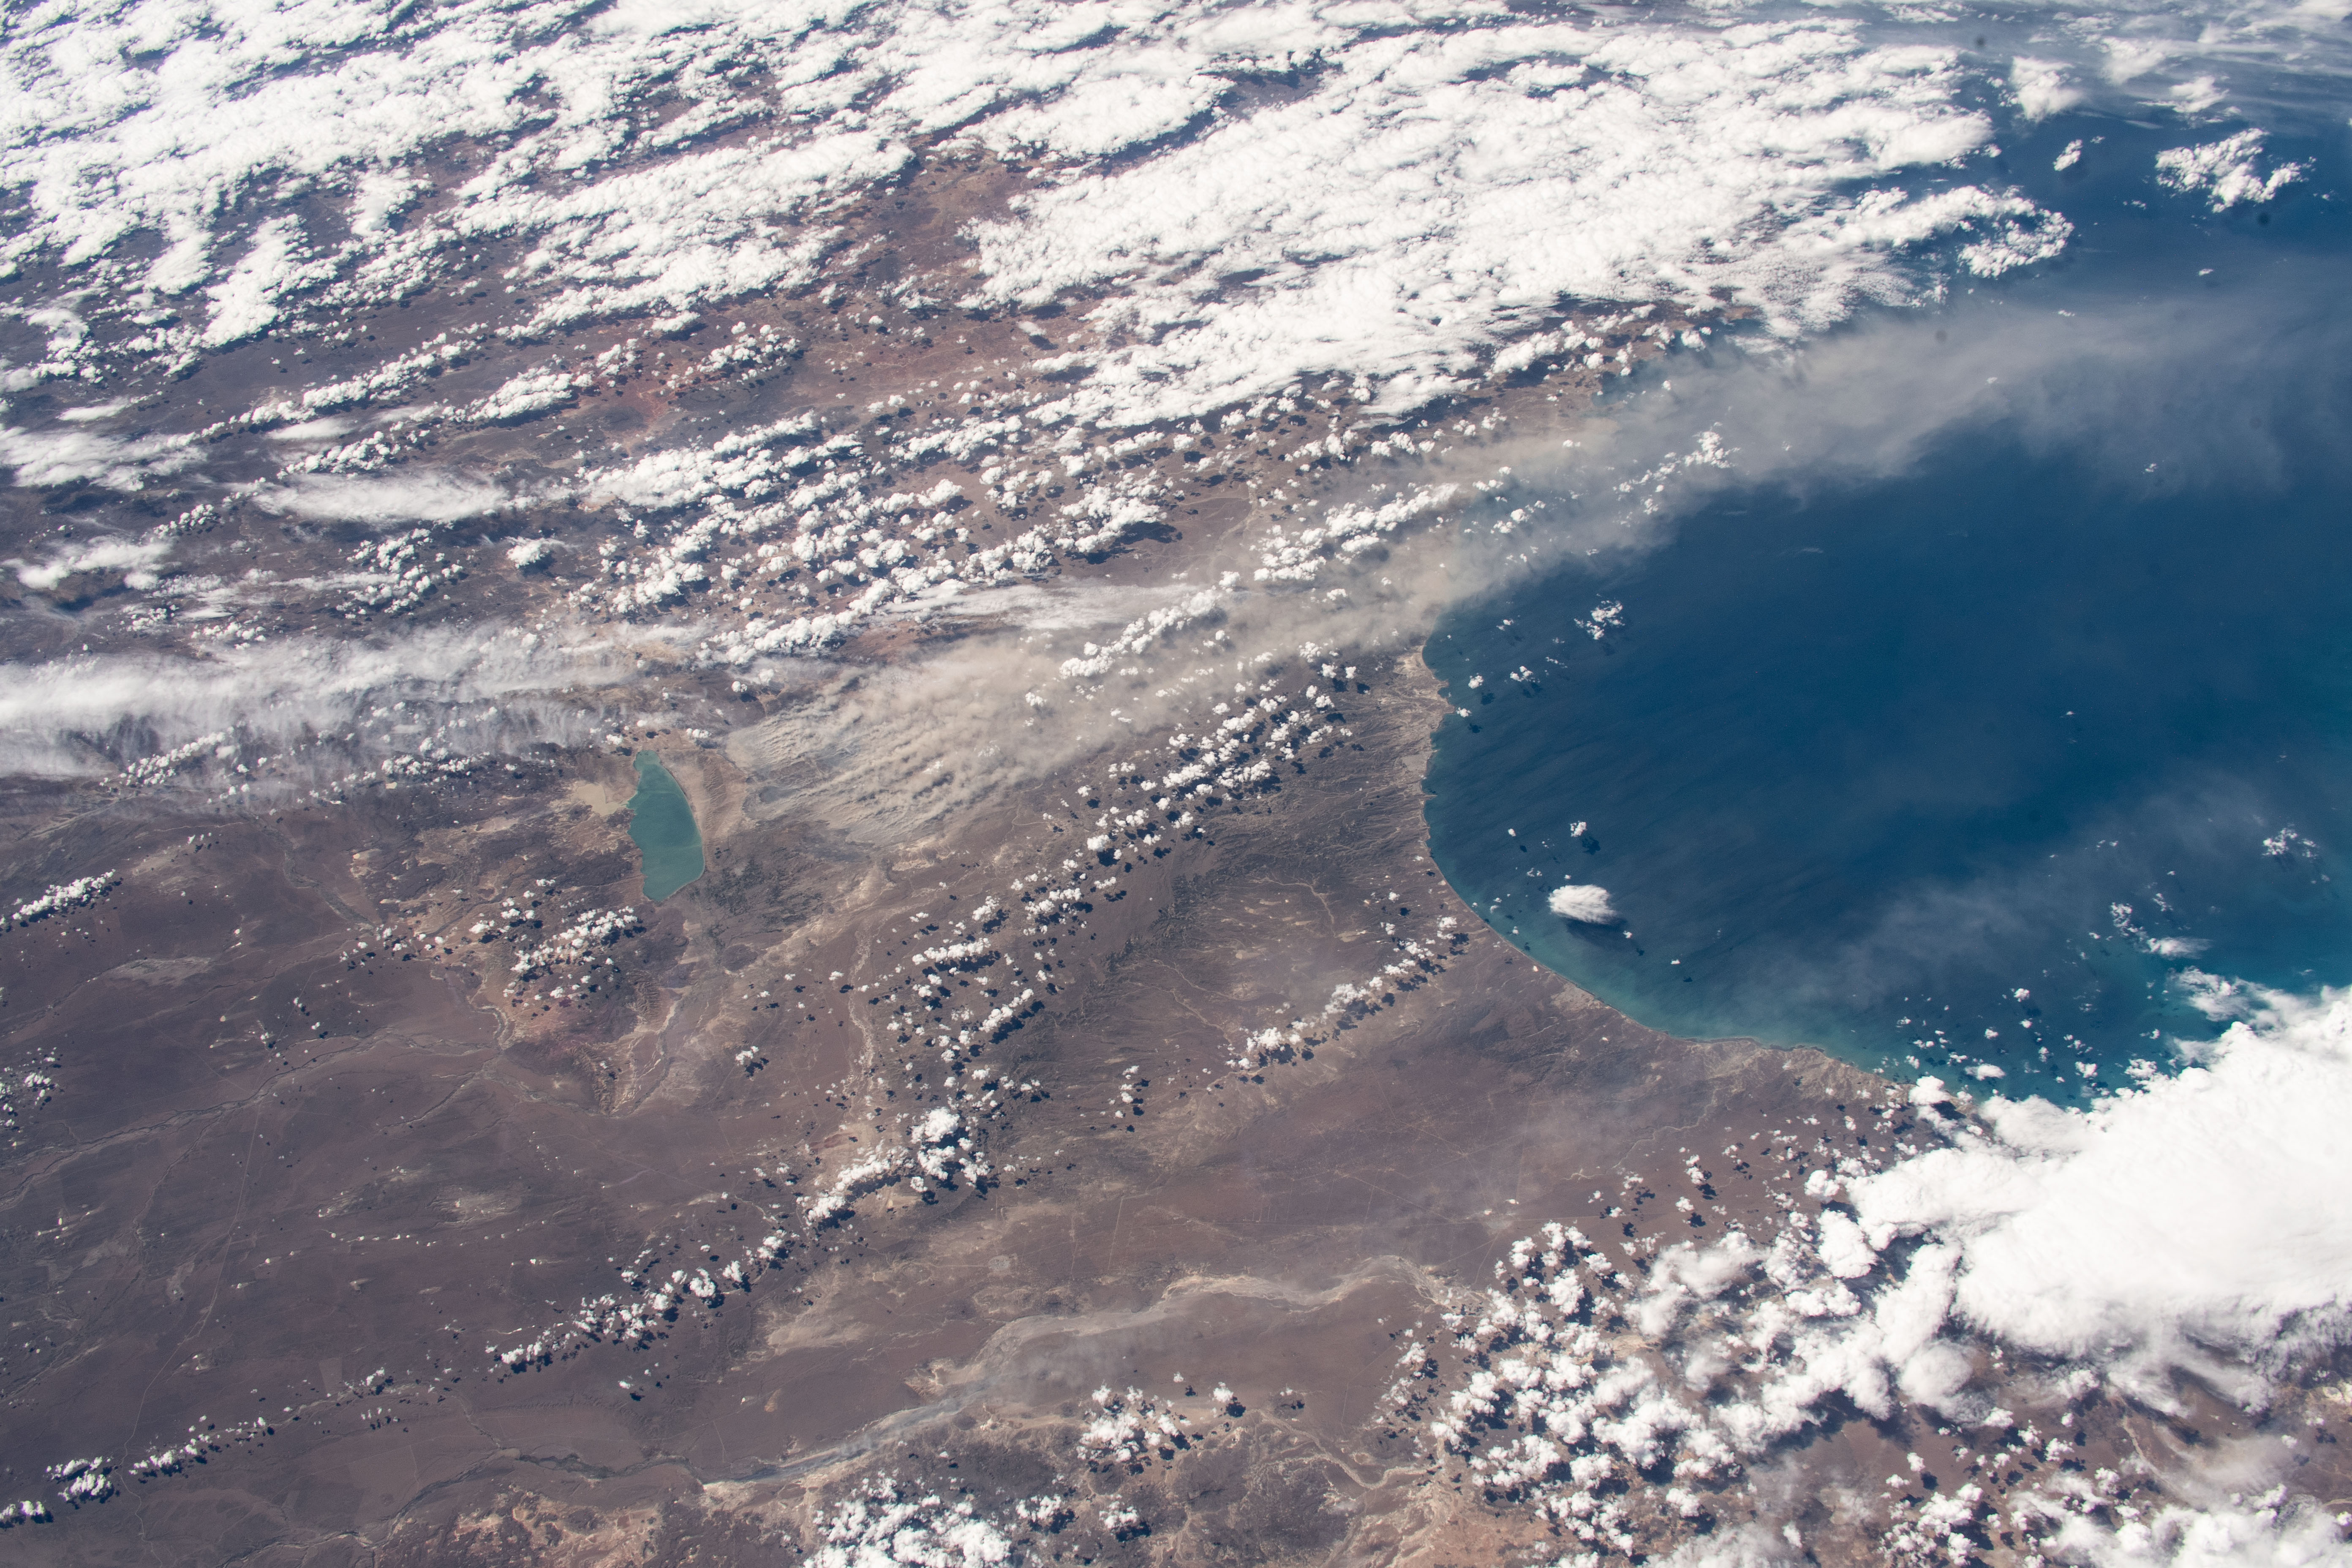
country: ARGENTINA
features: GOLFO SAN JORGE, LAGO MUSTERS
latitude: -45.5
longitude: -68.5
